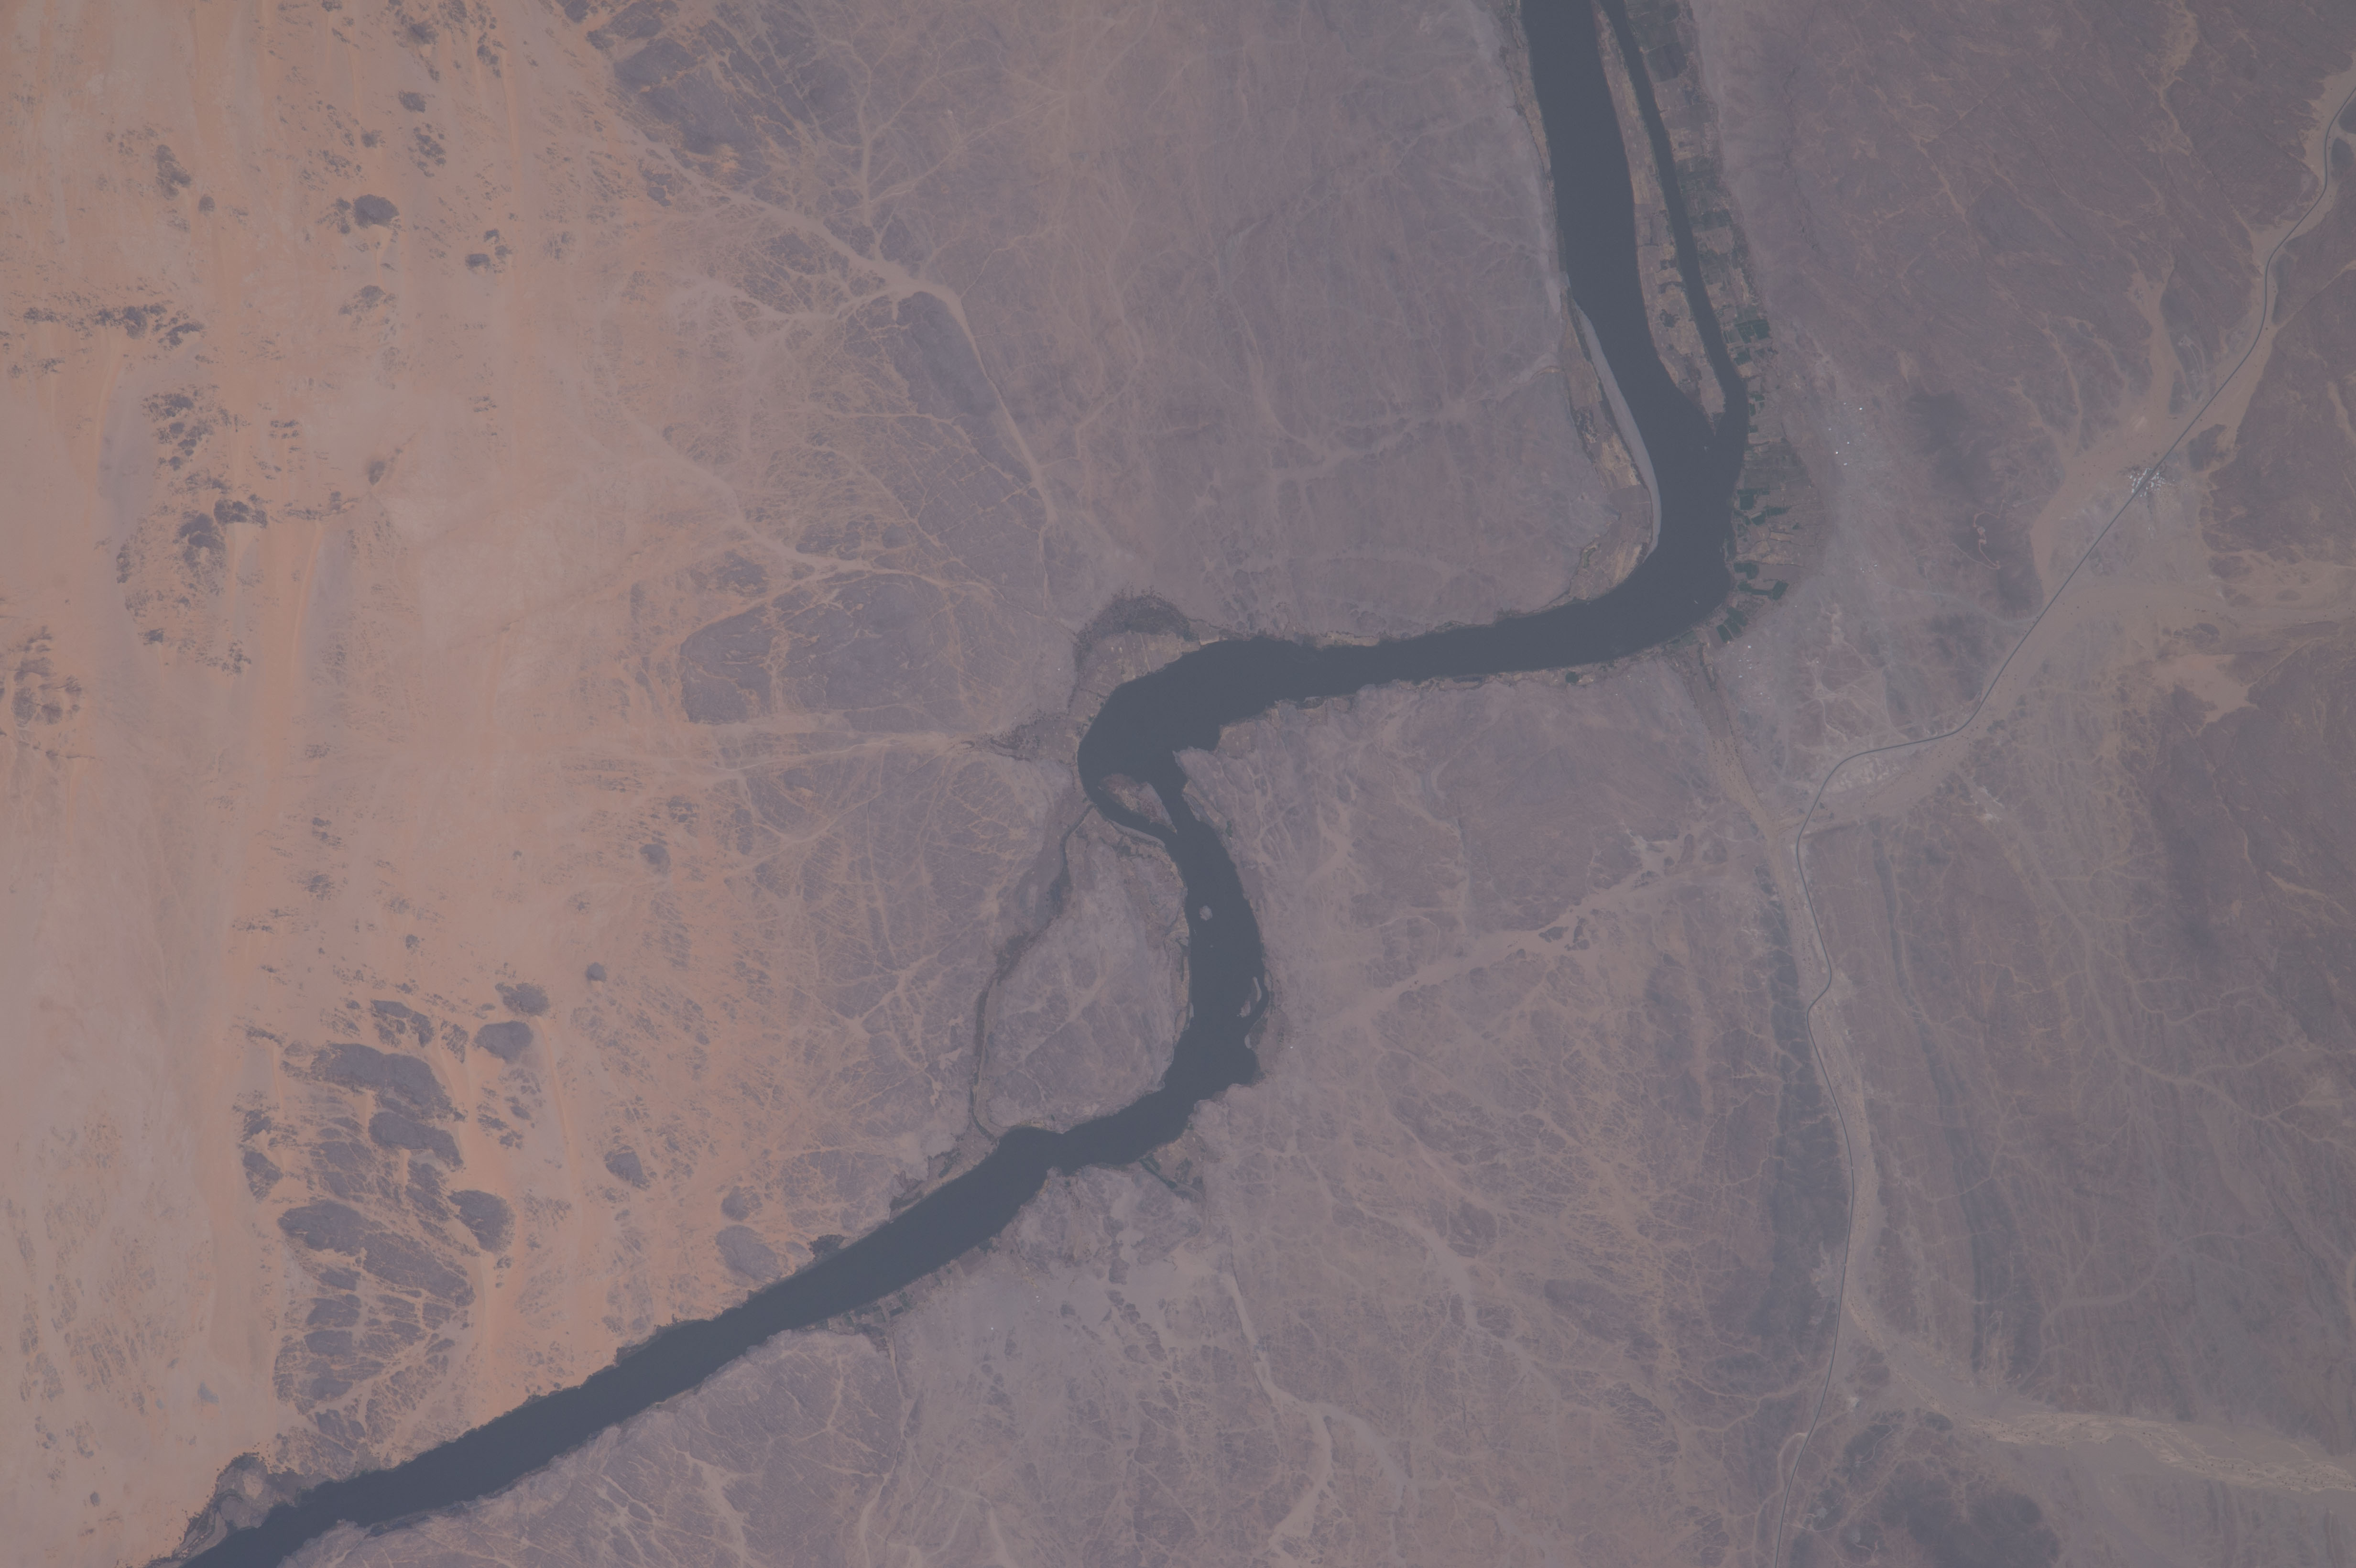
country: SUDAN
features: NUBIAN DESERT, NILE RIVER, NORTHERN, KULB EAST, AKASHA EAST
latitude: 21.1
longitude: 30.7
